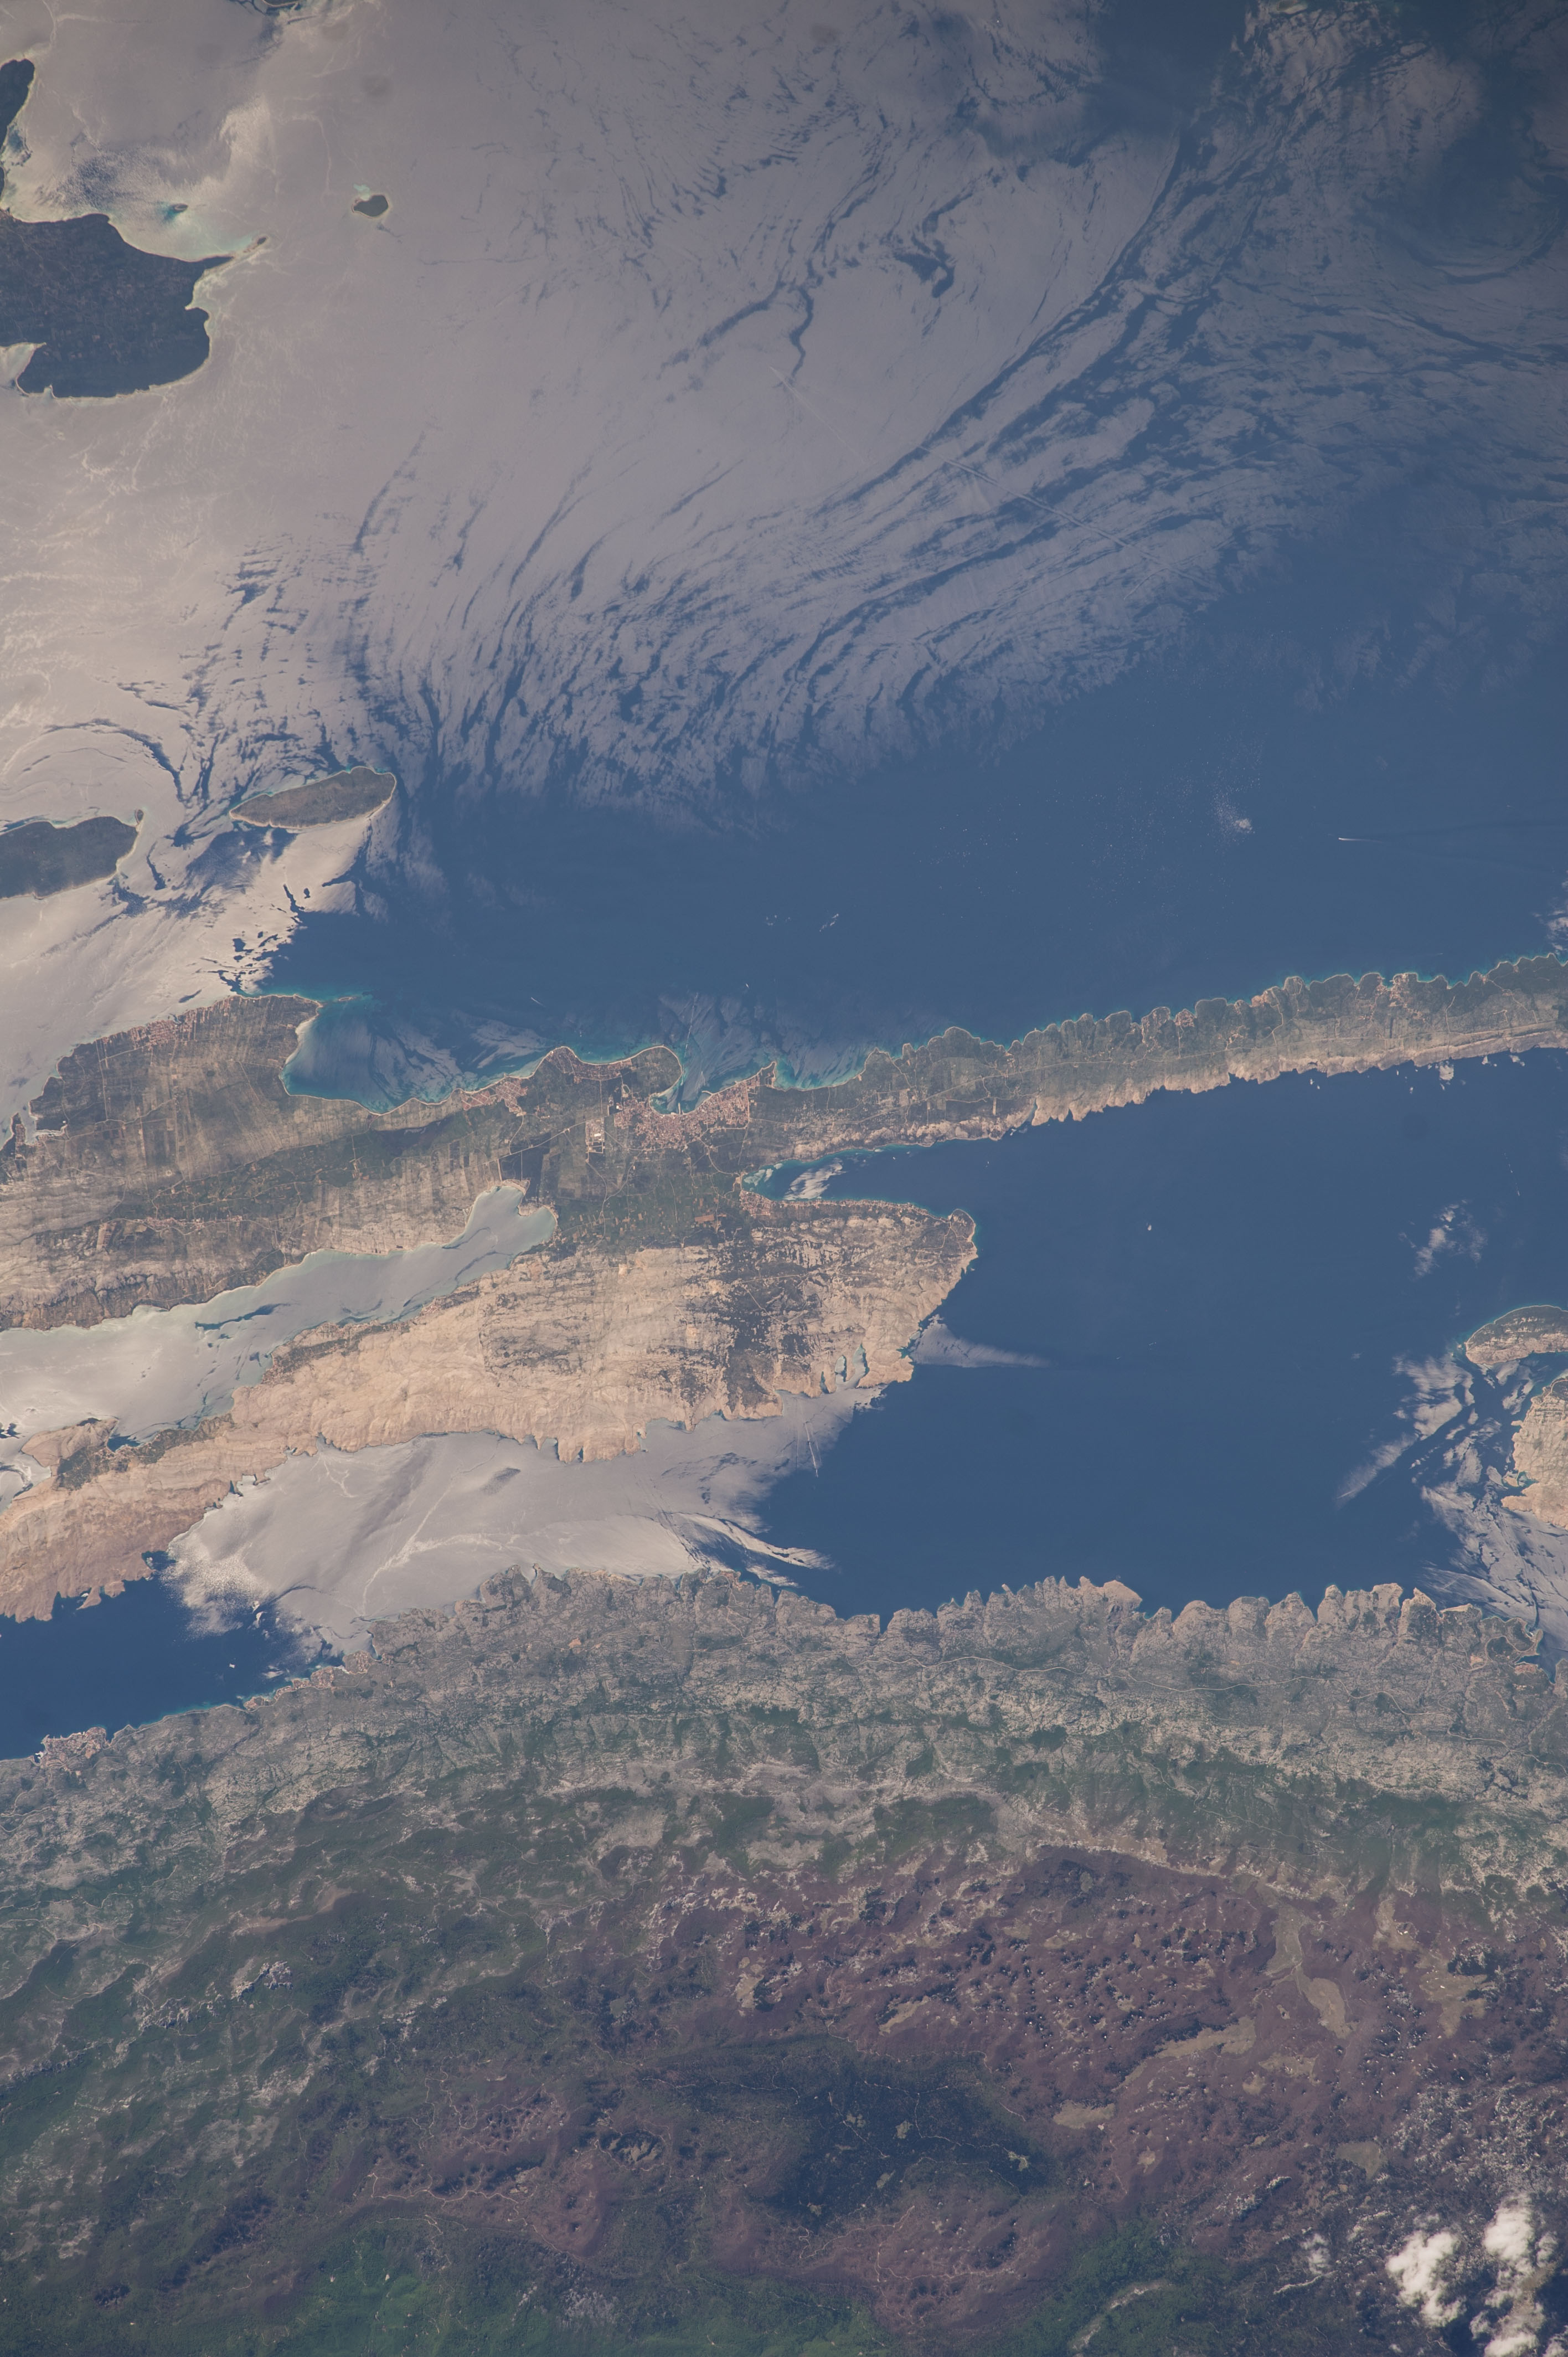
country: CROATIA
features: COAST, NOVALJA, MAUN ISLAND, SKRDA ISLAND, MOUNTAINS, VELEBIT PEAK
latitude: 44.6
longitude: 14.9
